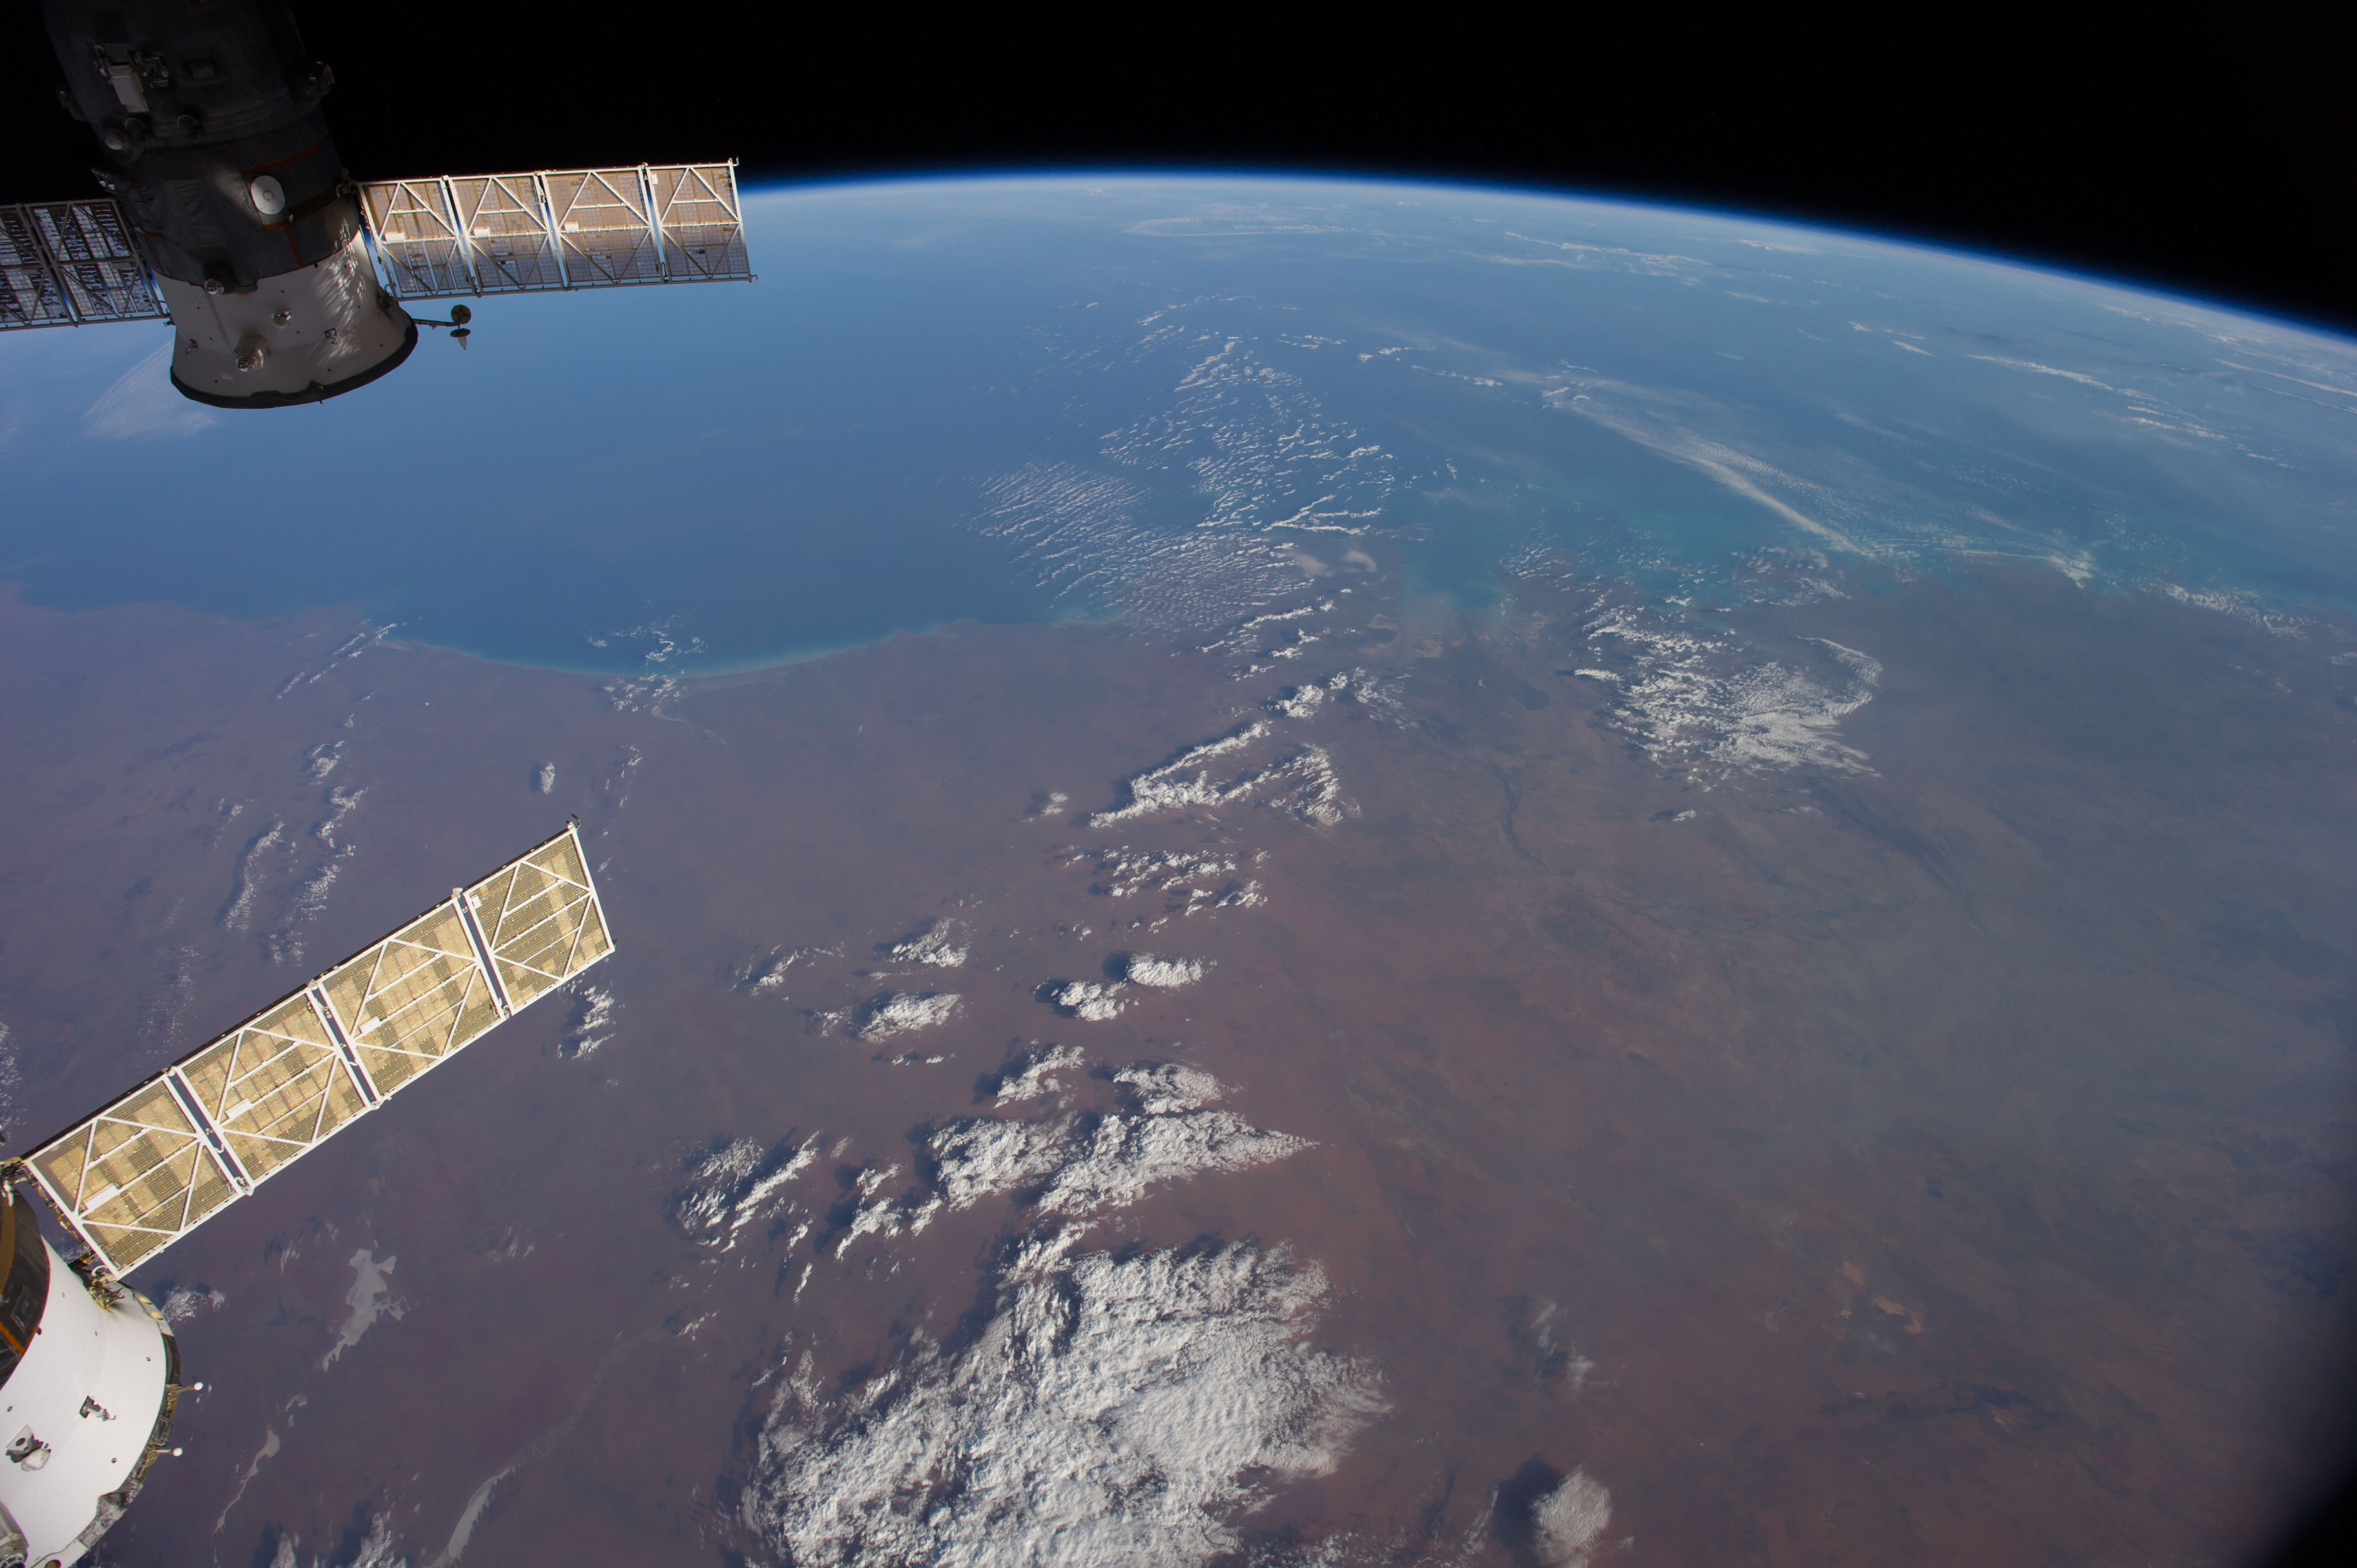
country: AUSTRALIA-WA
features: INDIAN O., KING SOUND, FITZROY R., GASCOYNE R., ATMOSPHERIC LIMB
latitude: -18.5
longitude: 123.0
